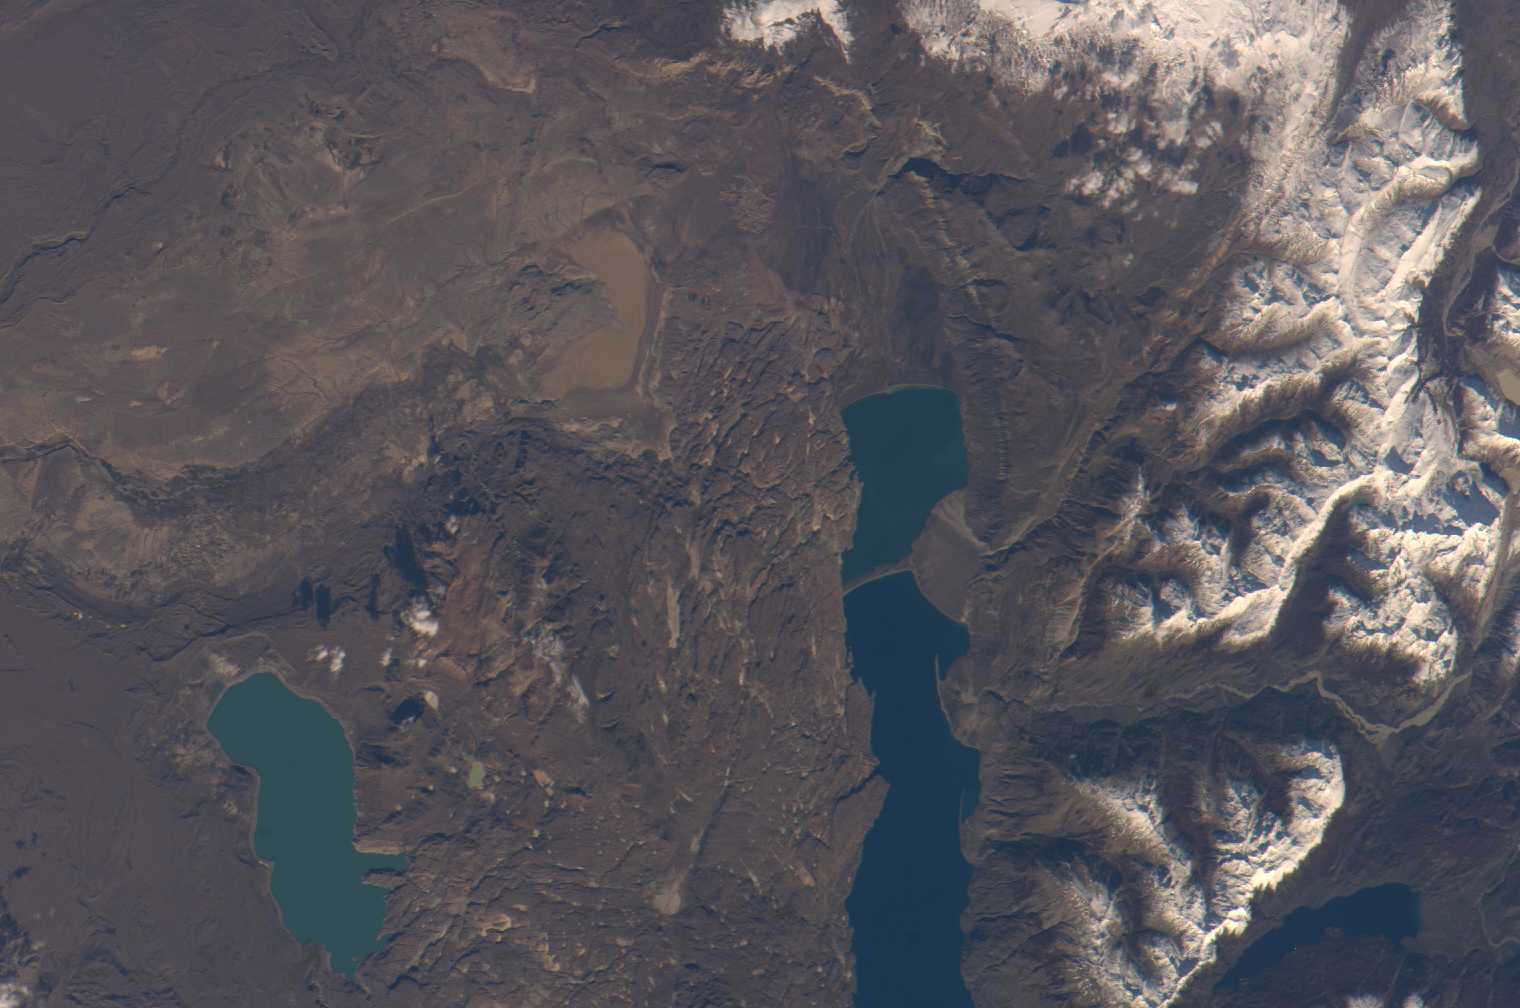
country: ARGENTINA
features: L. PUEYRREDON, L. GHIO
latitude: -47.5
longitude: -71.5
